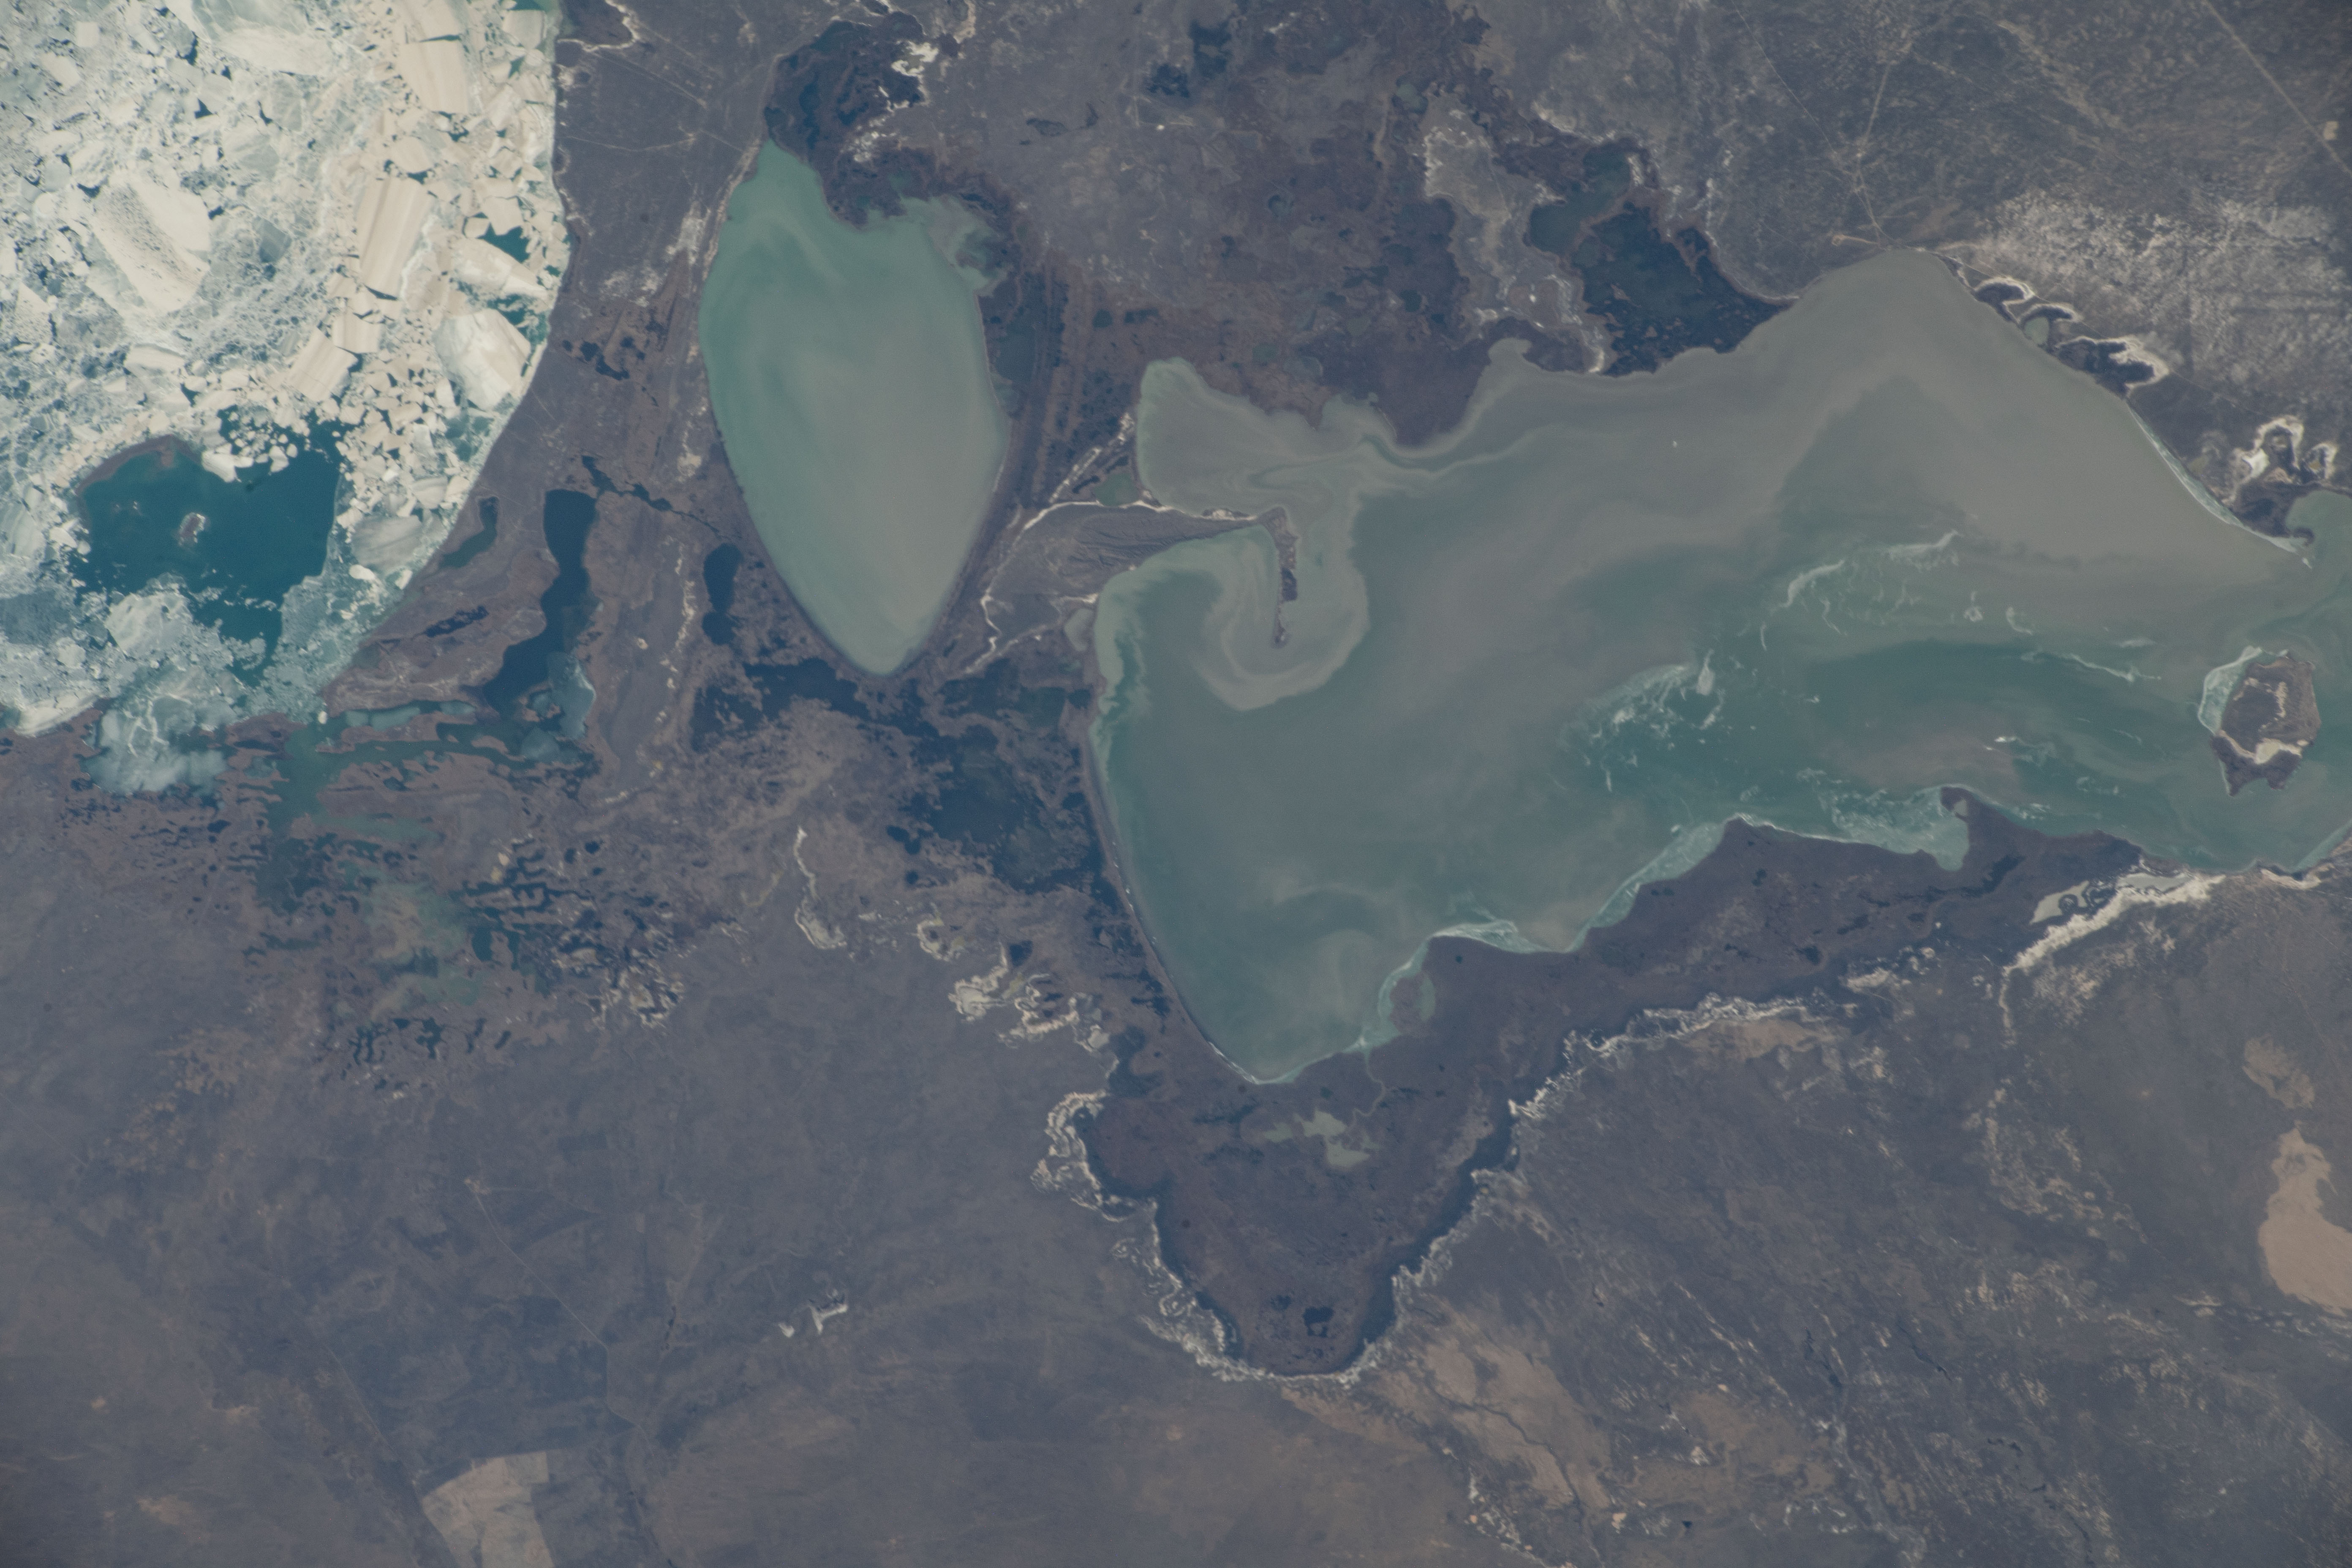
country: KAZAKHSTAN
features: LAKE SASYKKOL, LAKE ALAKOL
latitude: 46.6
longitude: 81.2
